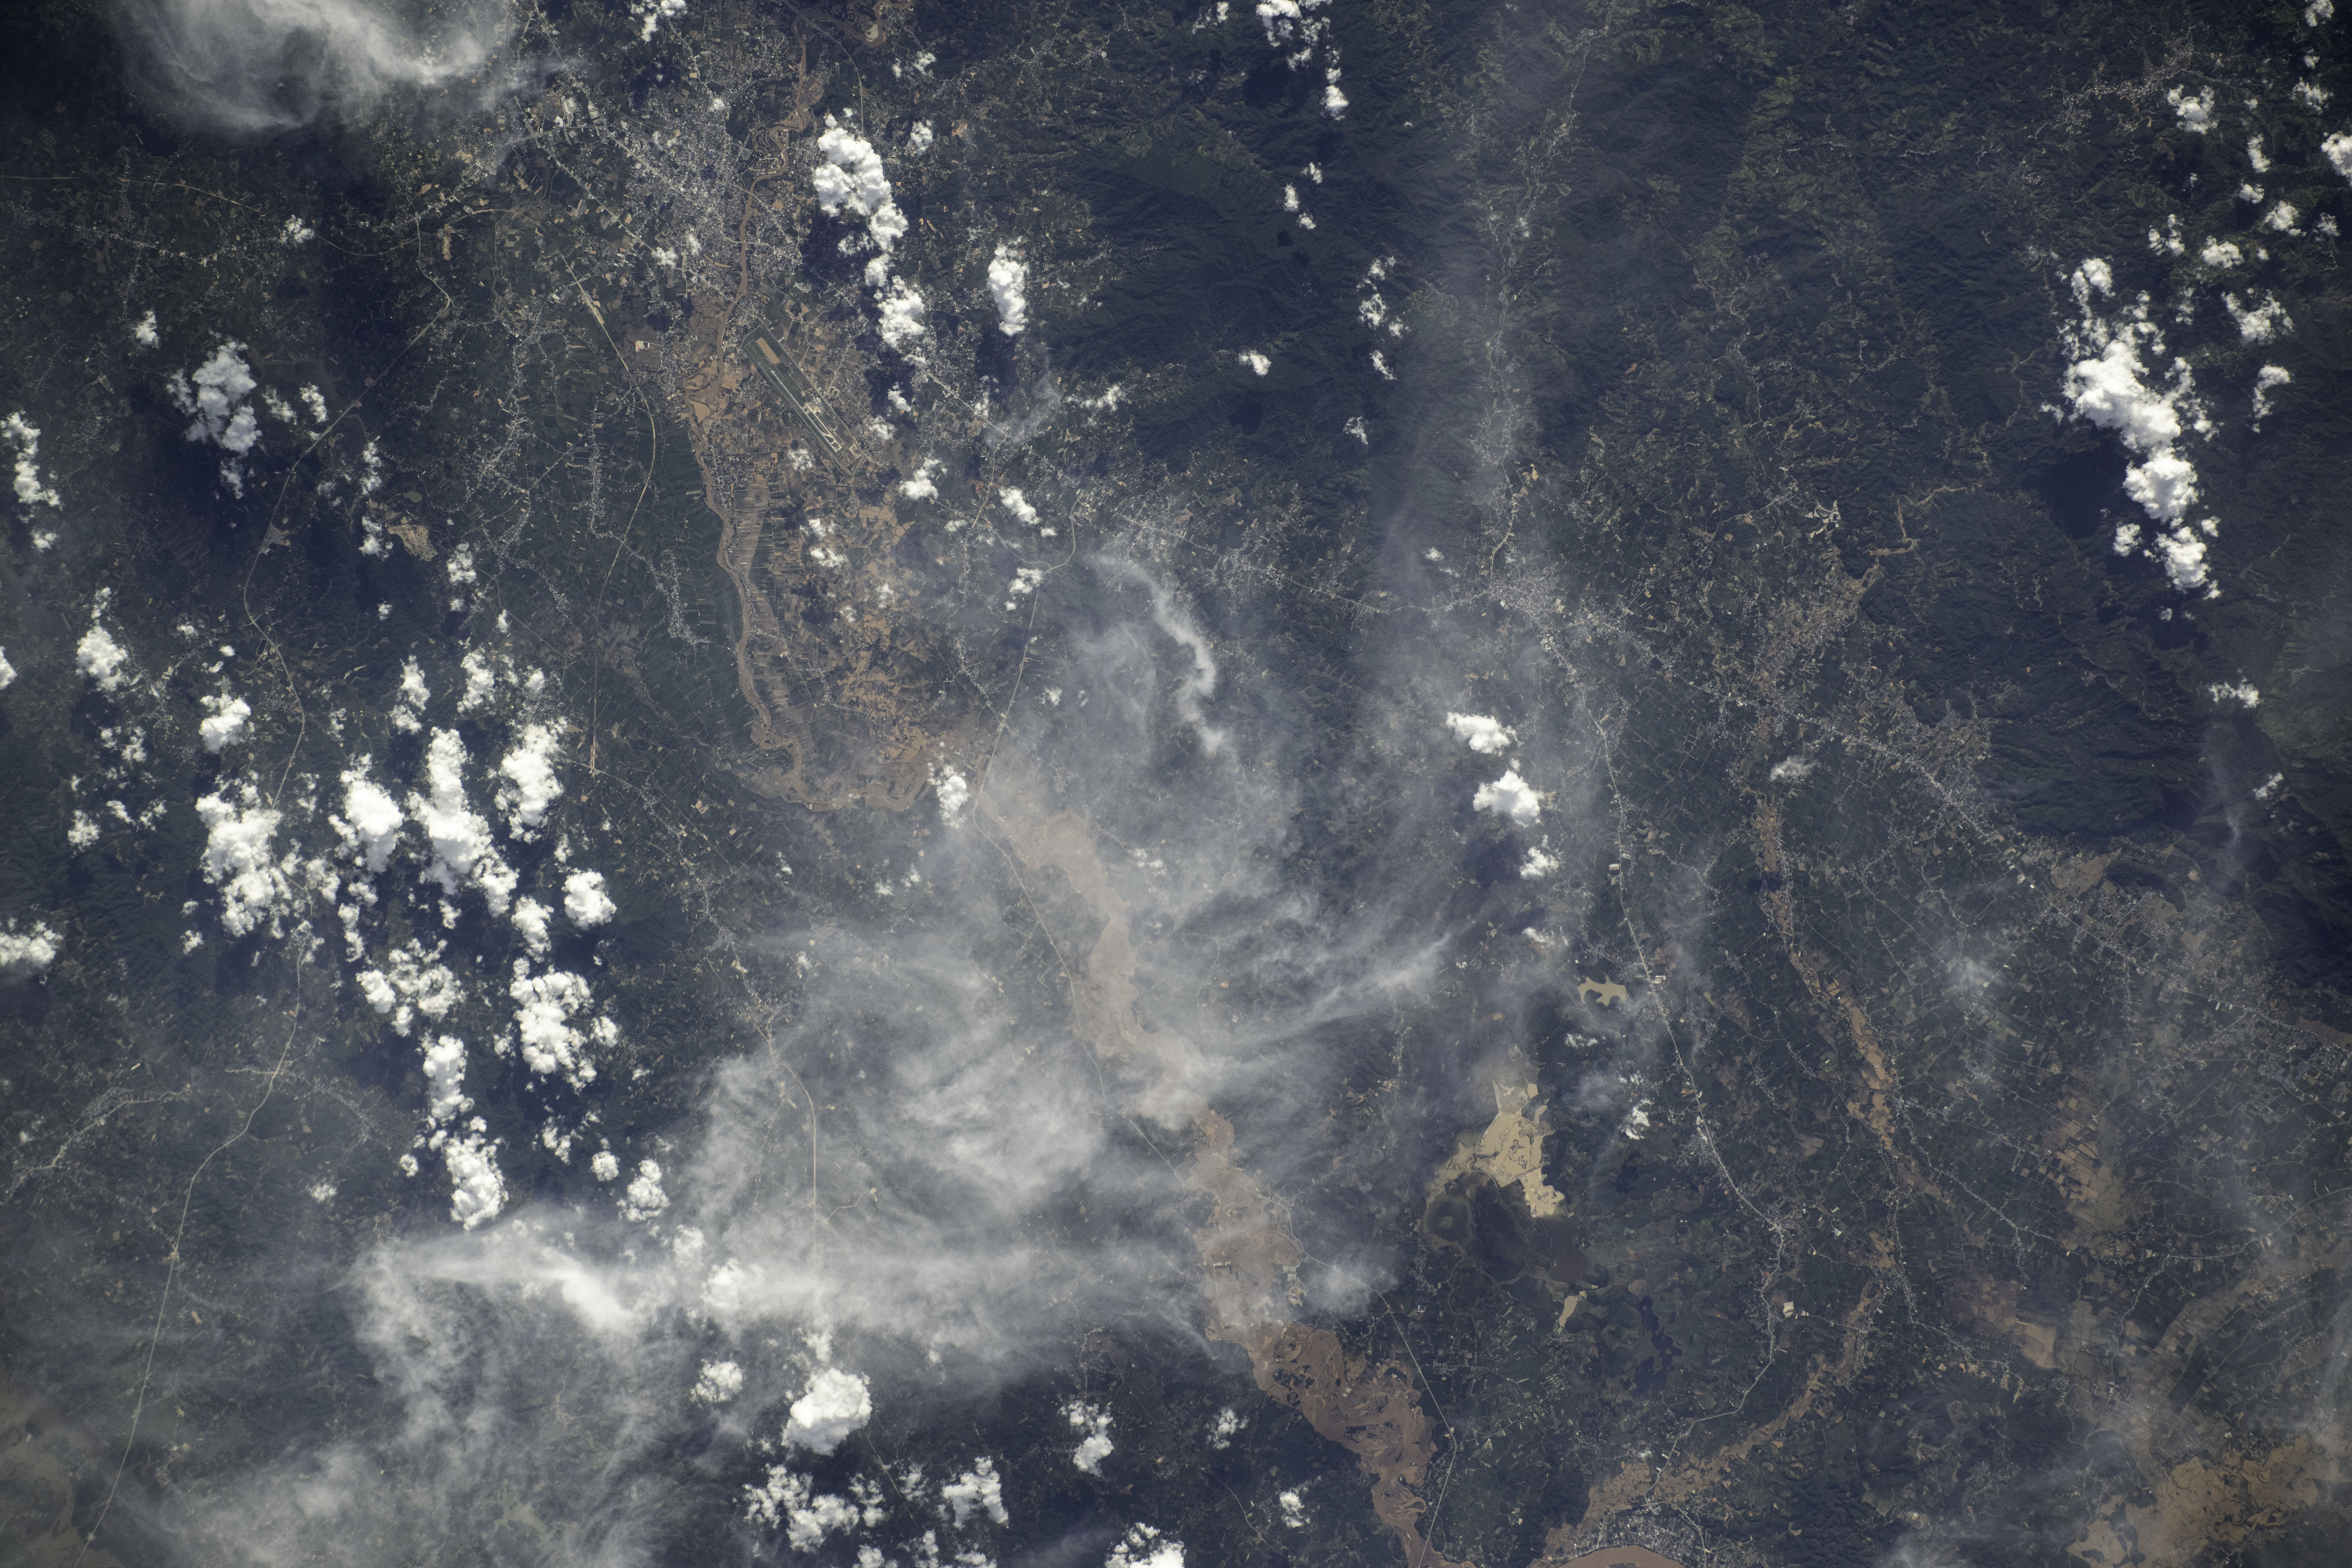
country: THAILAND
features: FLOODING, MUEANG CHIANG RAI, KOK RIVER, AIRPORT
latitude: 20.0
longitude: 99.9
